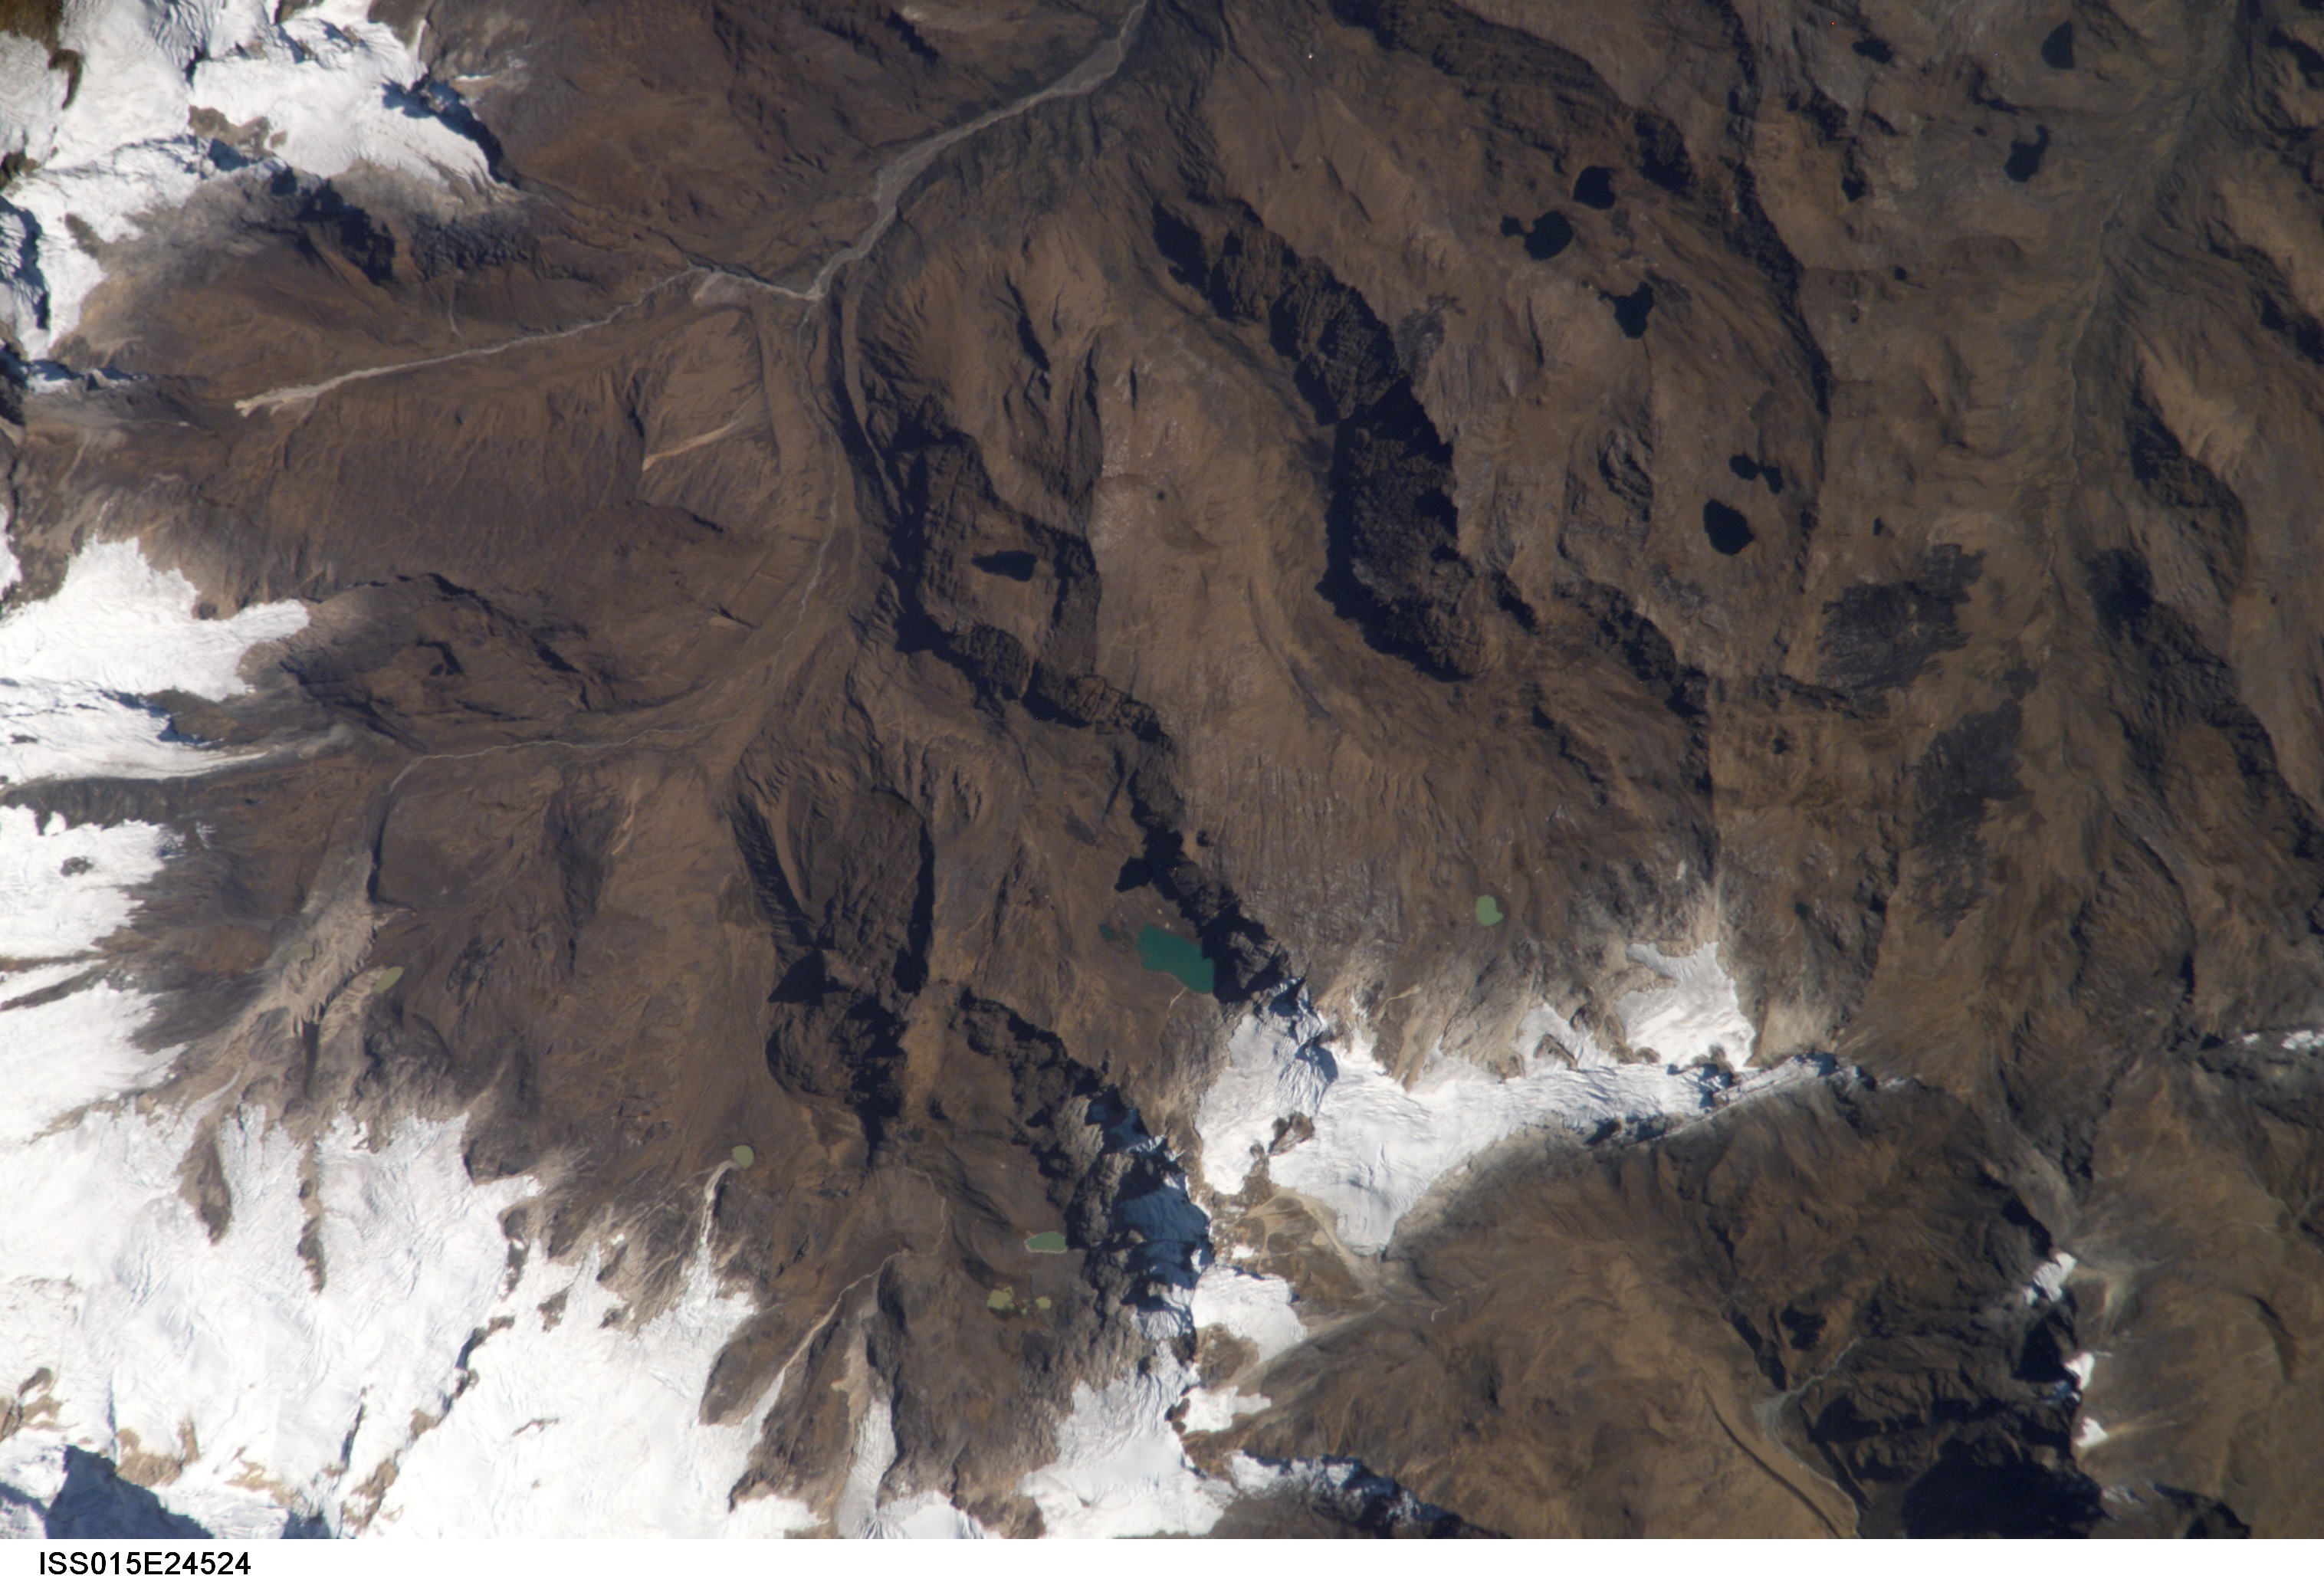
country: PERU
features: CORDILLERA VILCABAMBA, GL., L.
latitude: -13.2
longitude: -72.8
